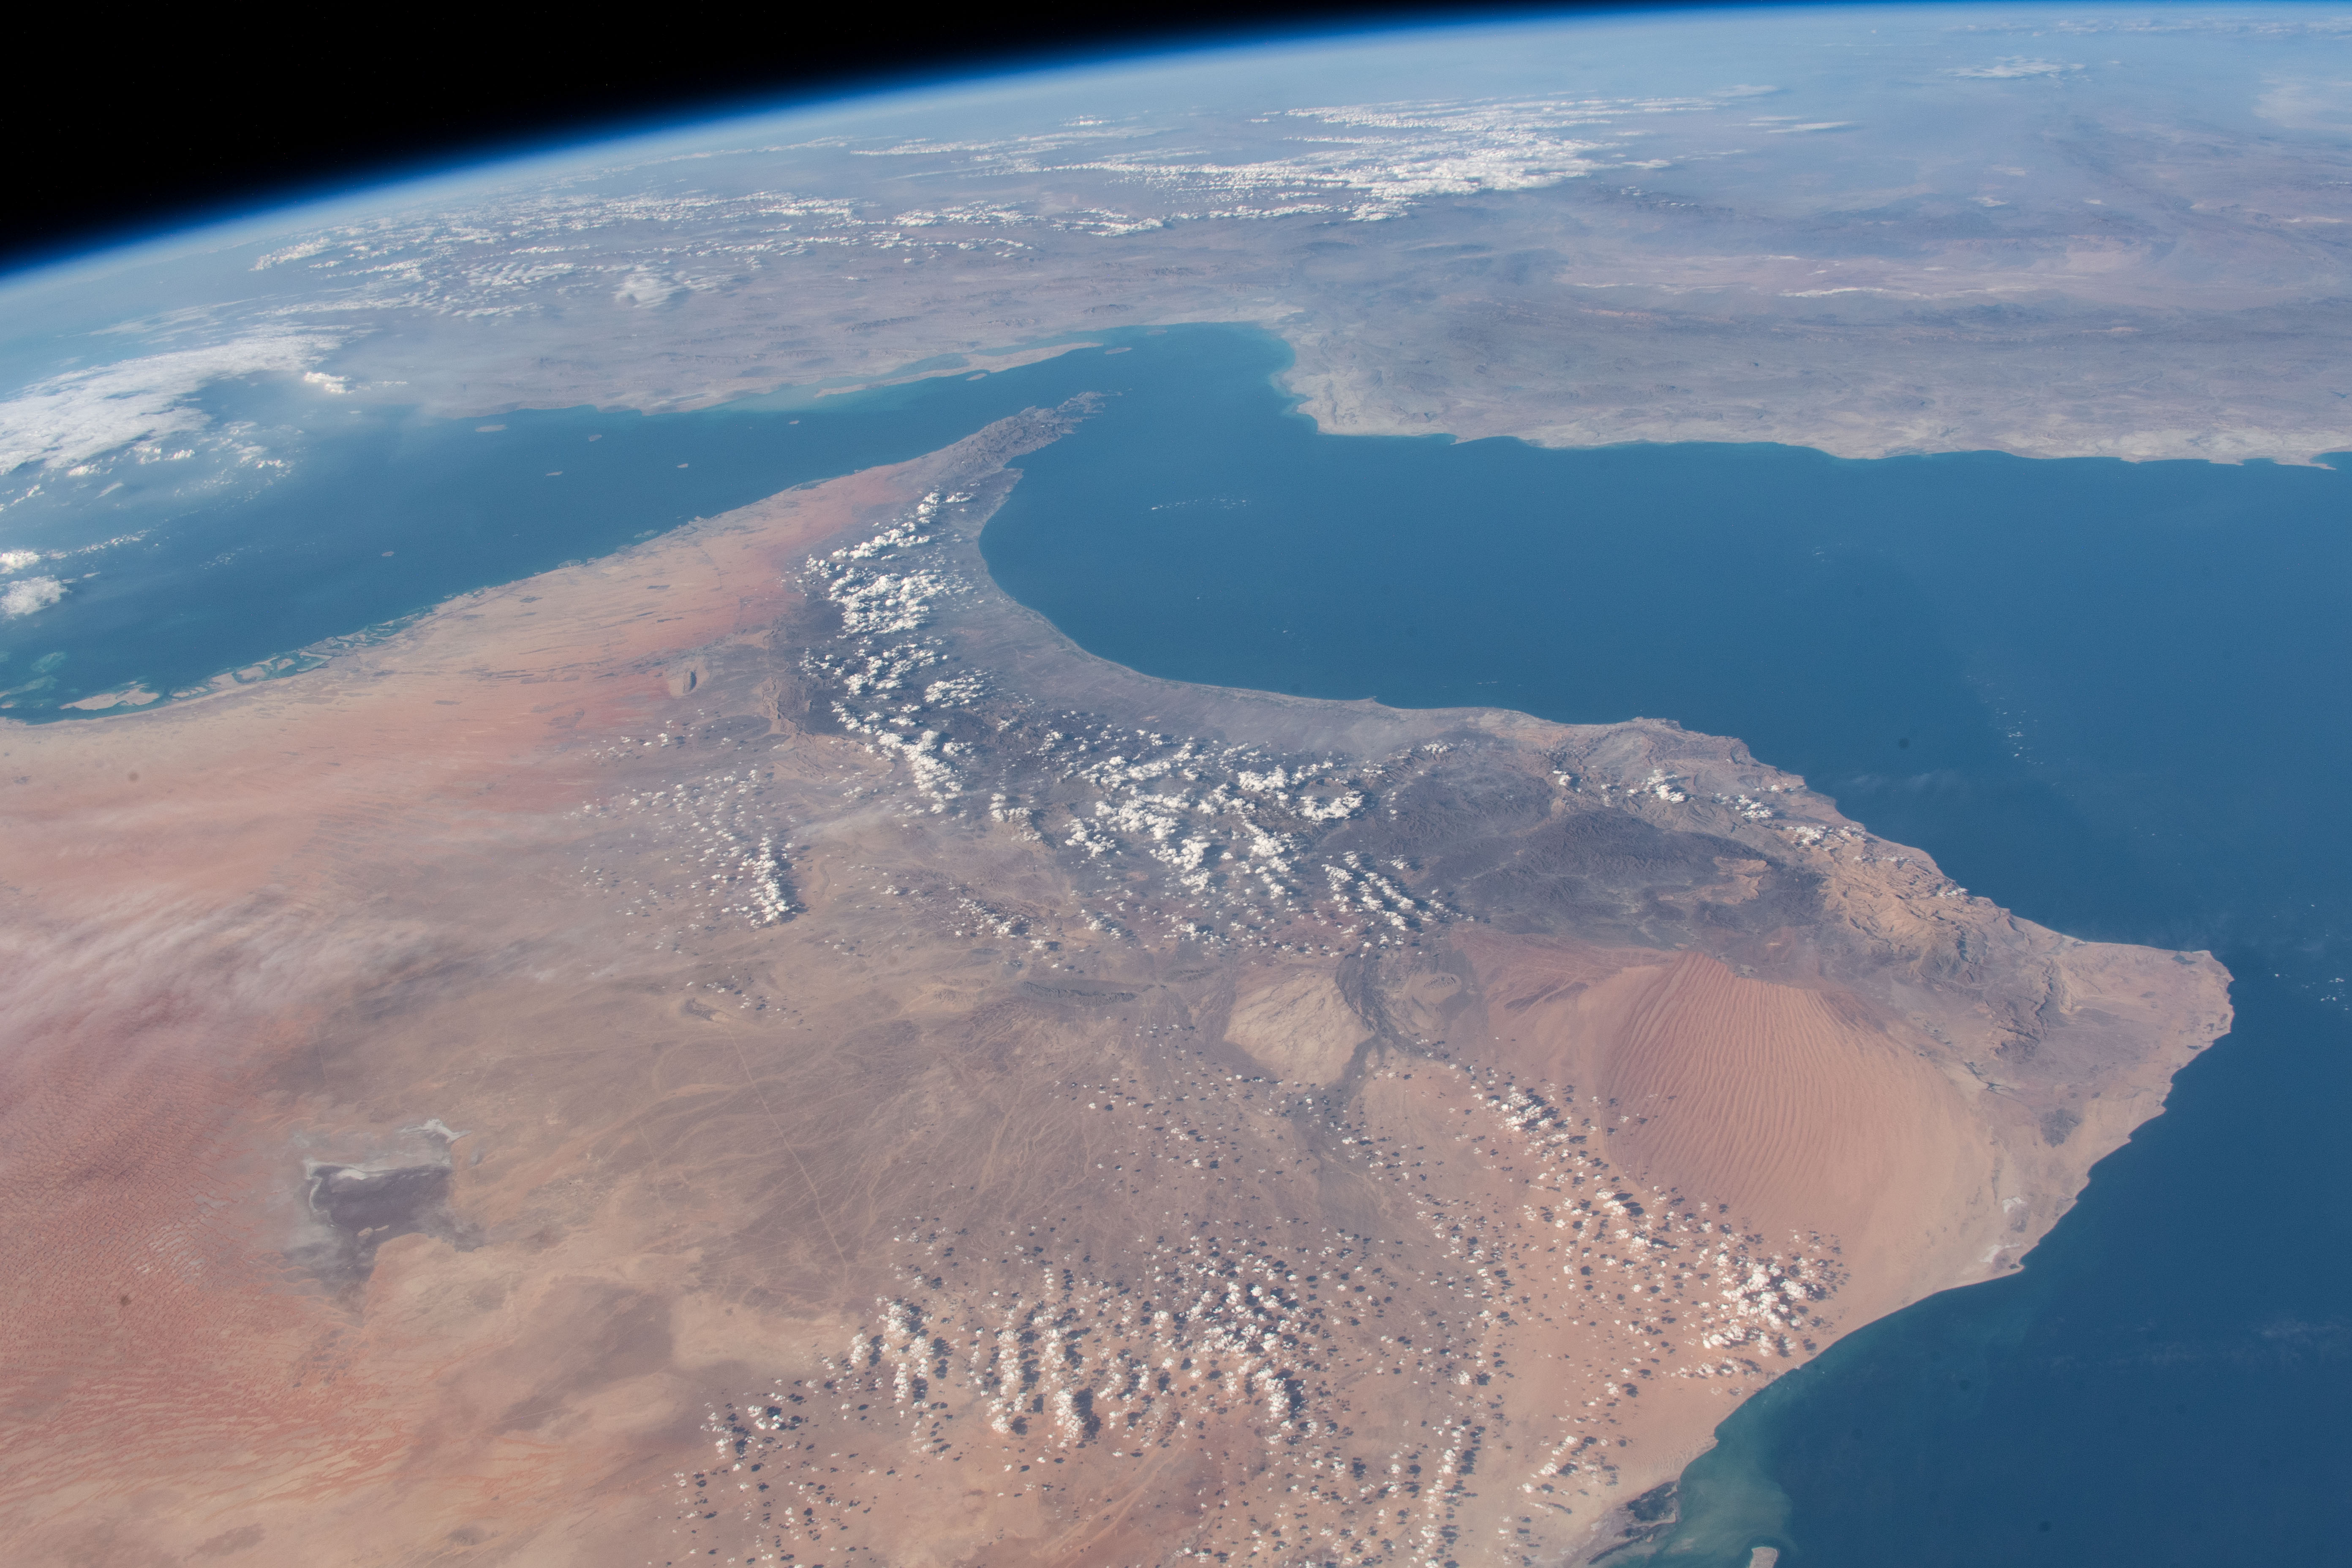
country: OMAN
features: STRAIT OF HORMUZ, GULFOF OMAN, AL HAJAR MOUNTAINS, WAHIBA SANDS DESERT, PERSIAN GULF
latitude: 24.0
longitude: 57.0
